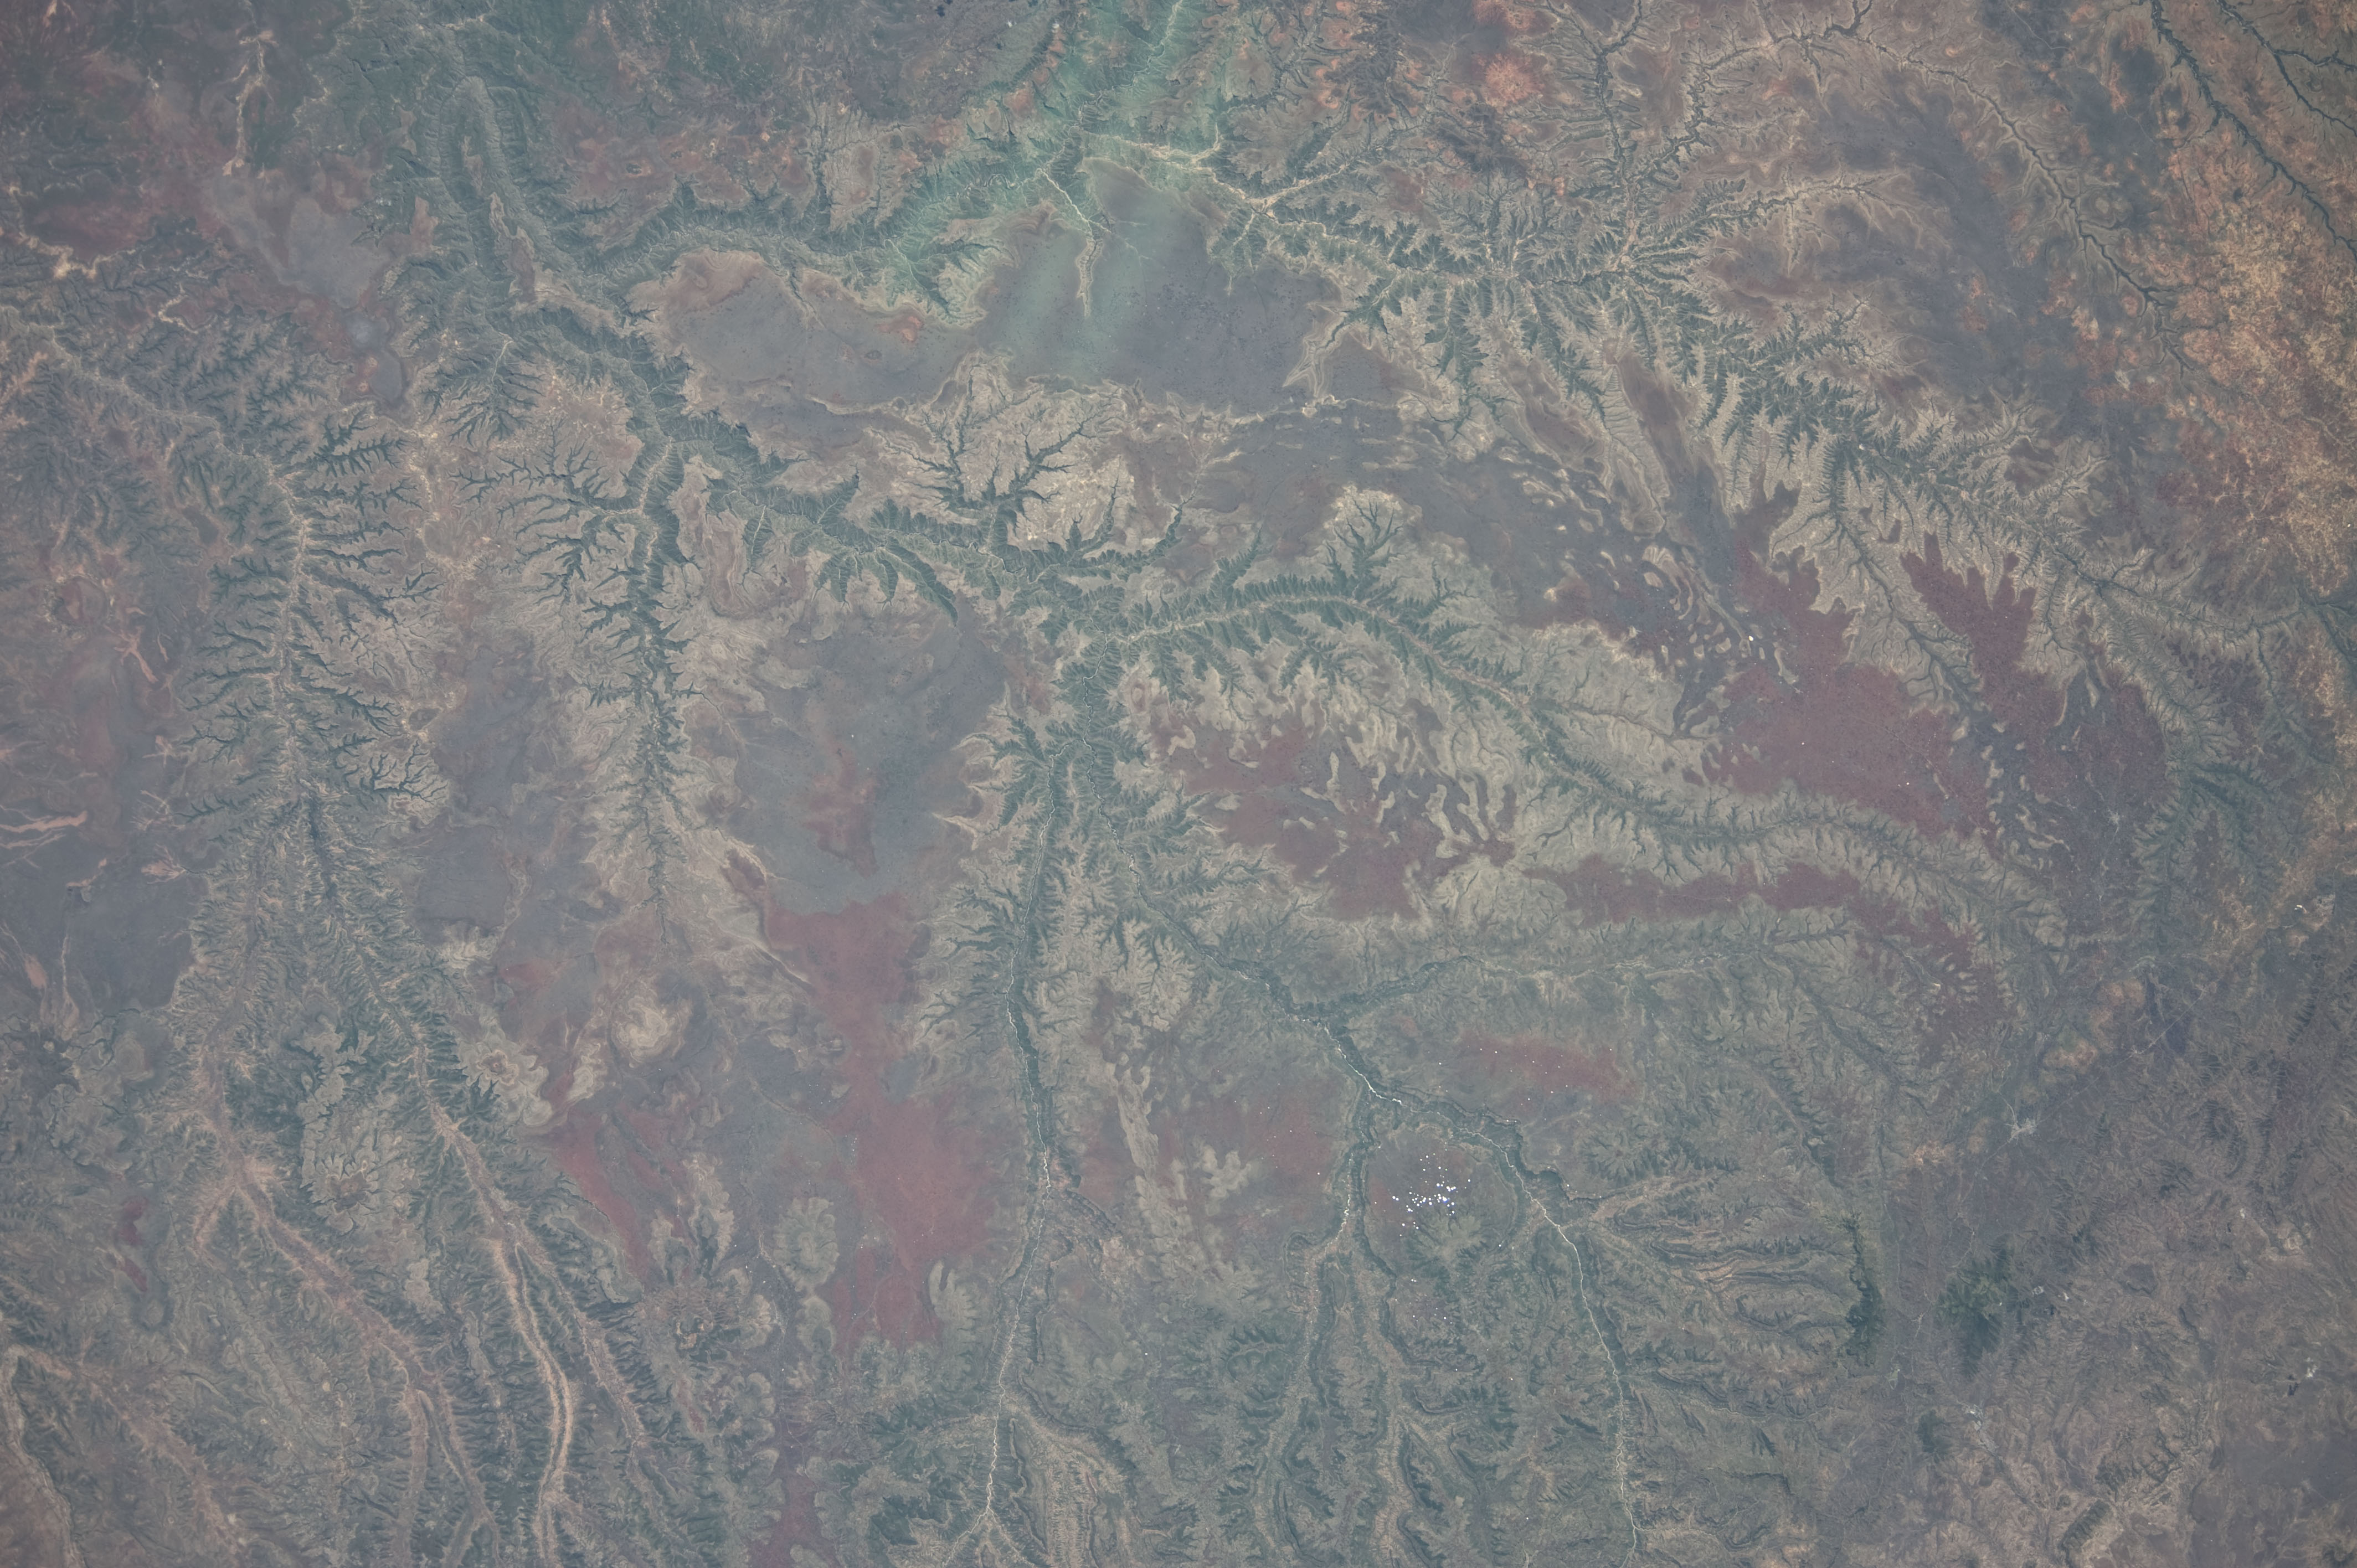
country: ETHIOPIA
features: DISSECTED PLATEAU, RAVINES, RAMIS WATERCOURSE, WABE SHEBELE STREAM
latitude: 8.5
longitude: 41.0
